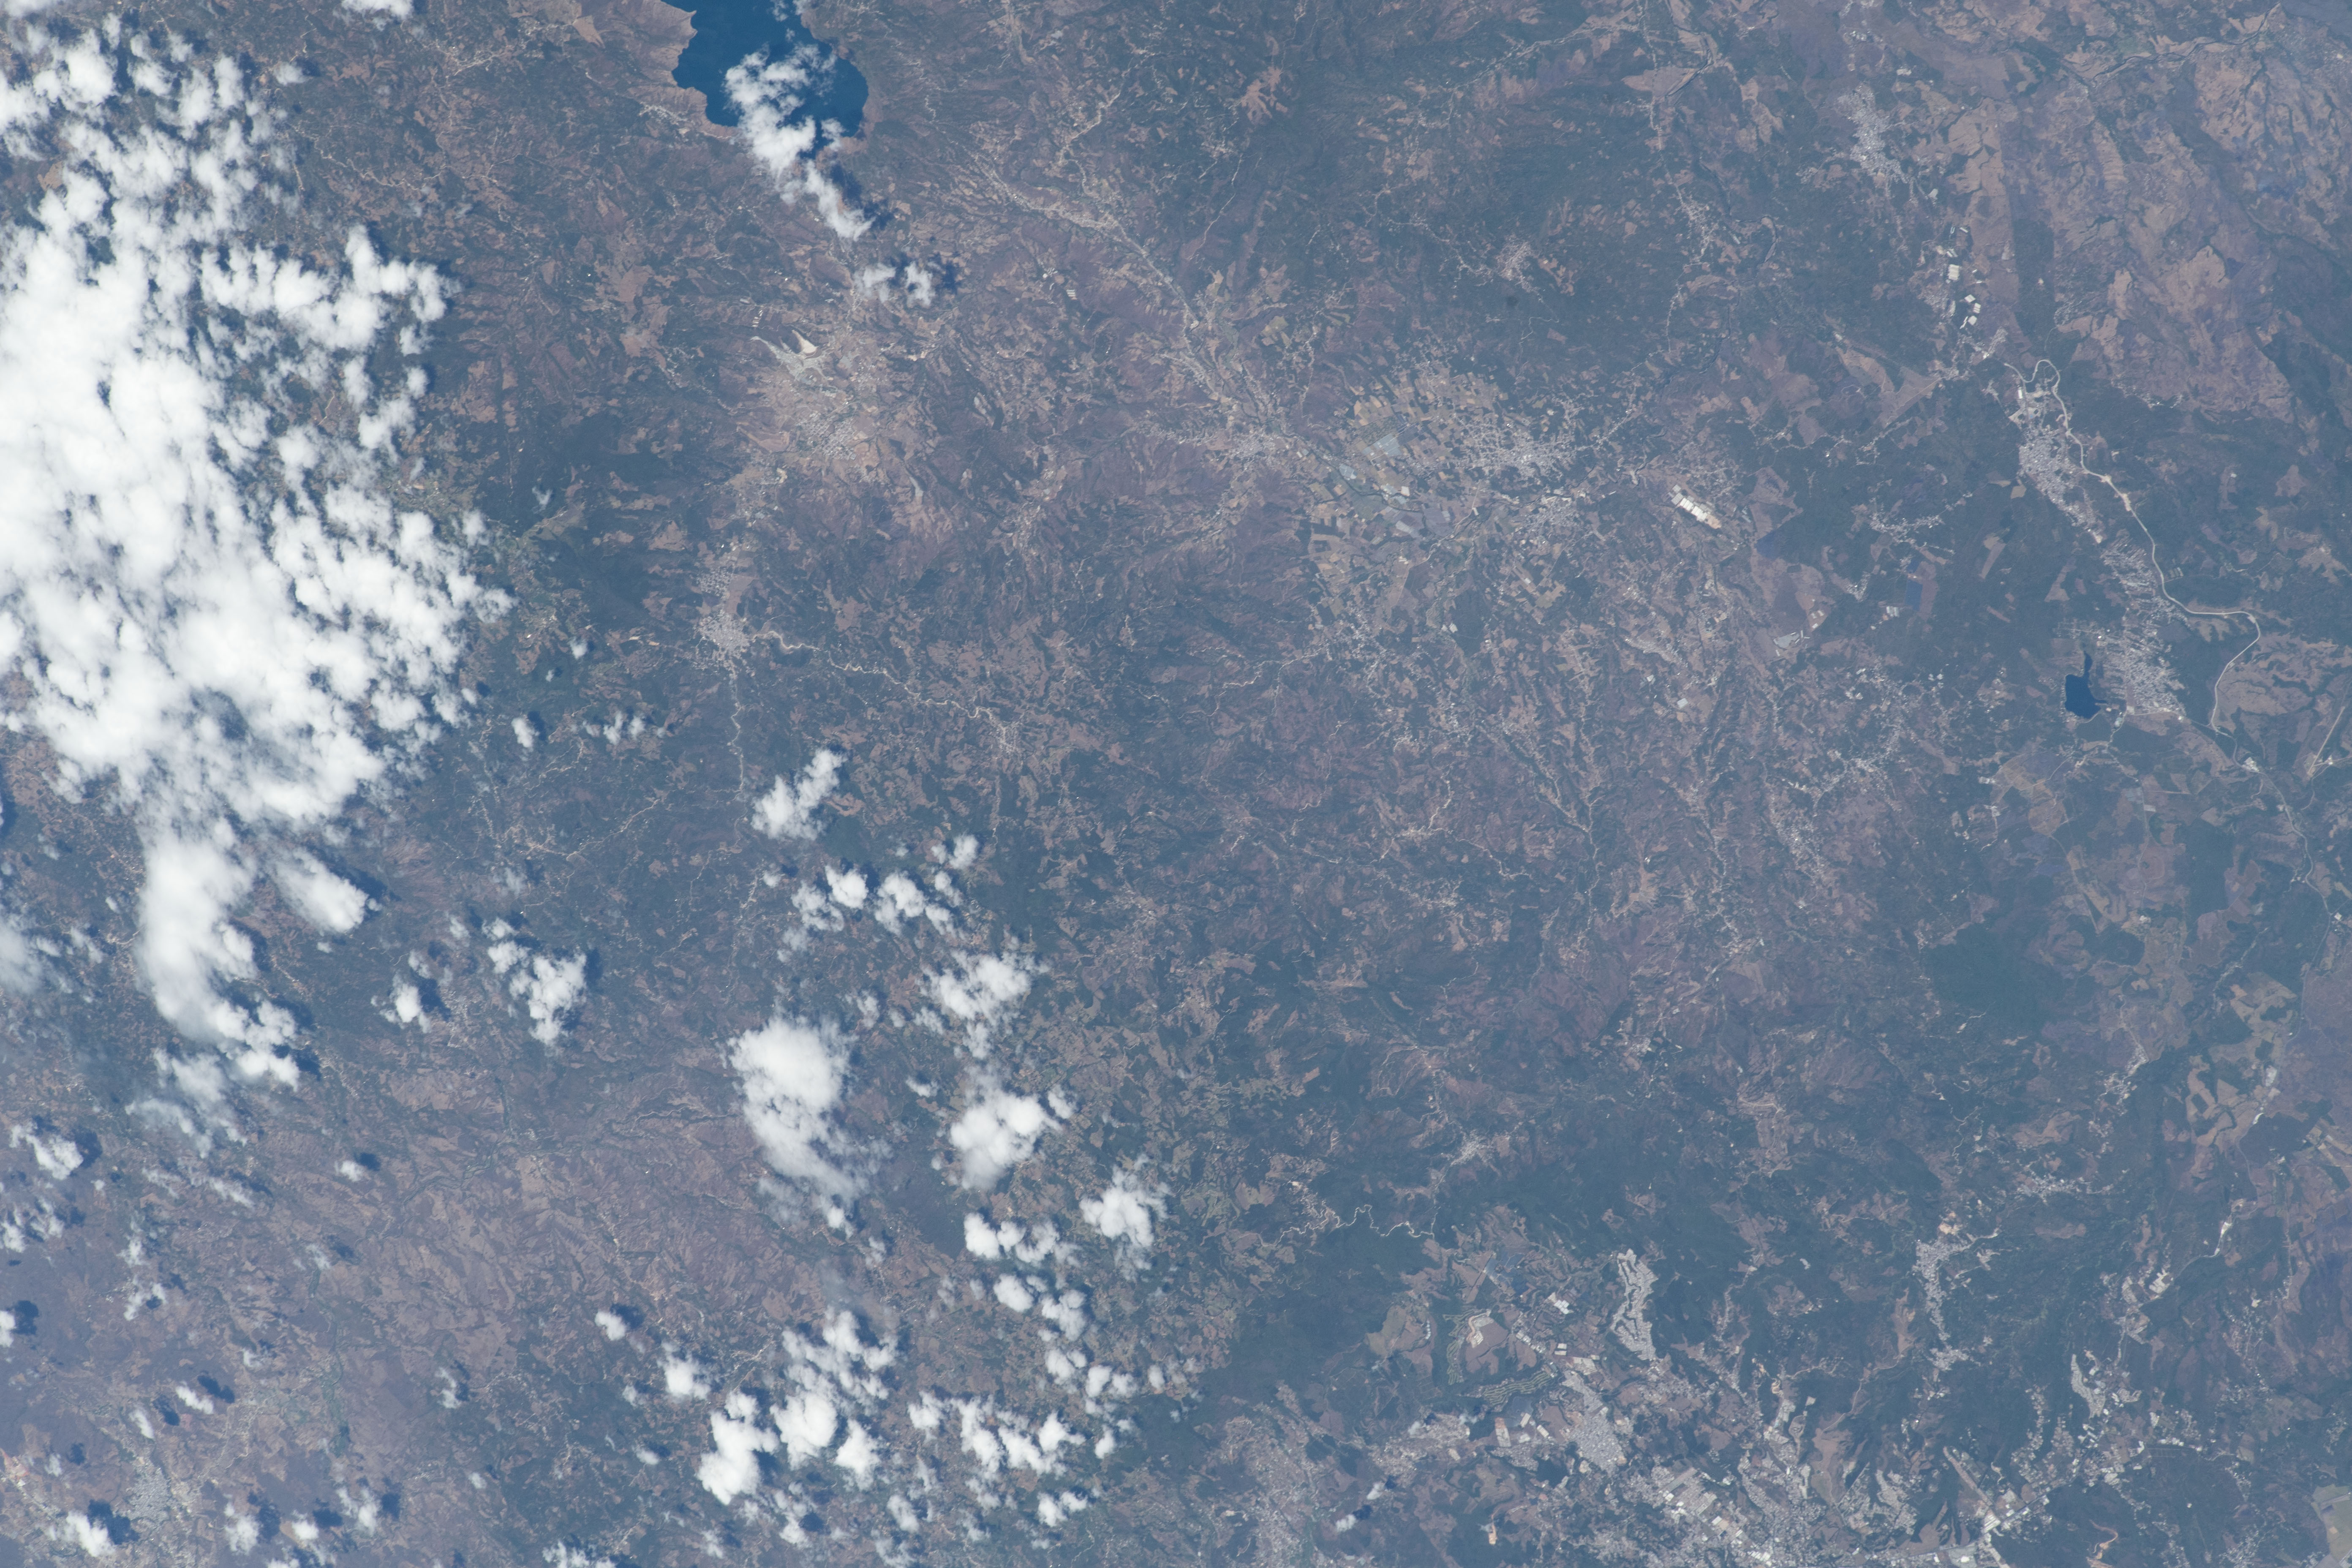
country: GUATEMALA
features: LAGO DE AYARZA, SAN JOSE RINCONCITO, LAGUNETA POTRERILLOS
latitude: 14.5
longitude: -90.3
